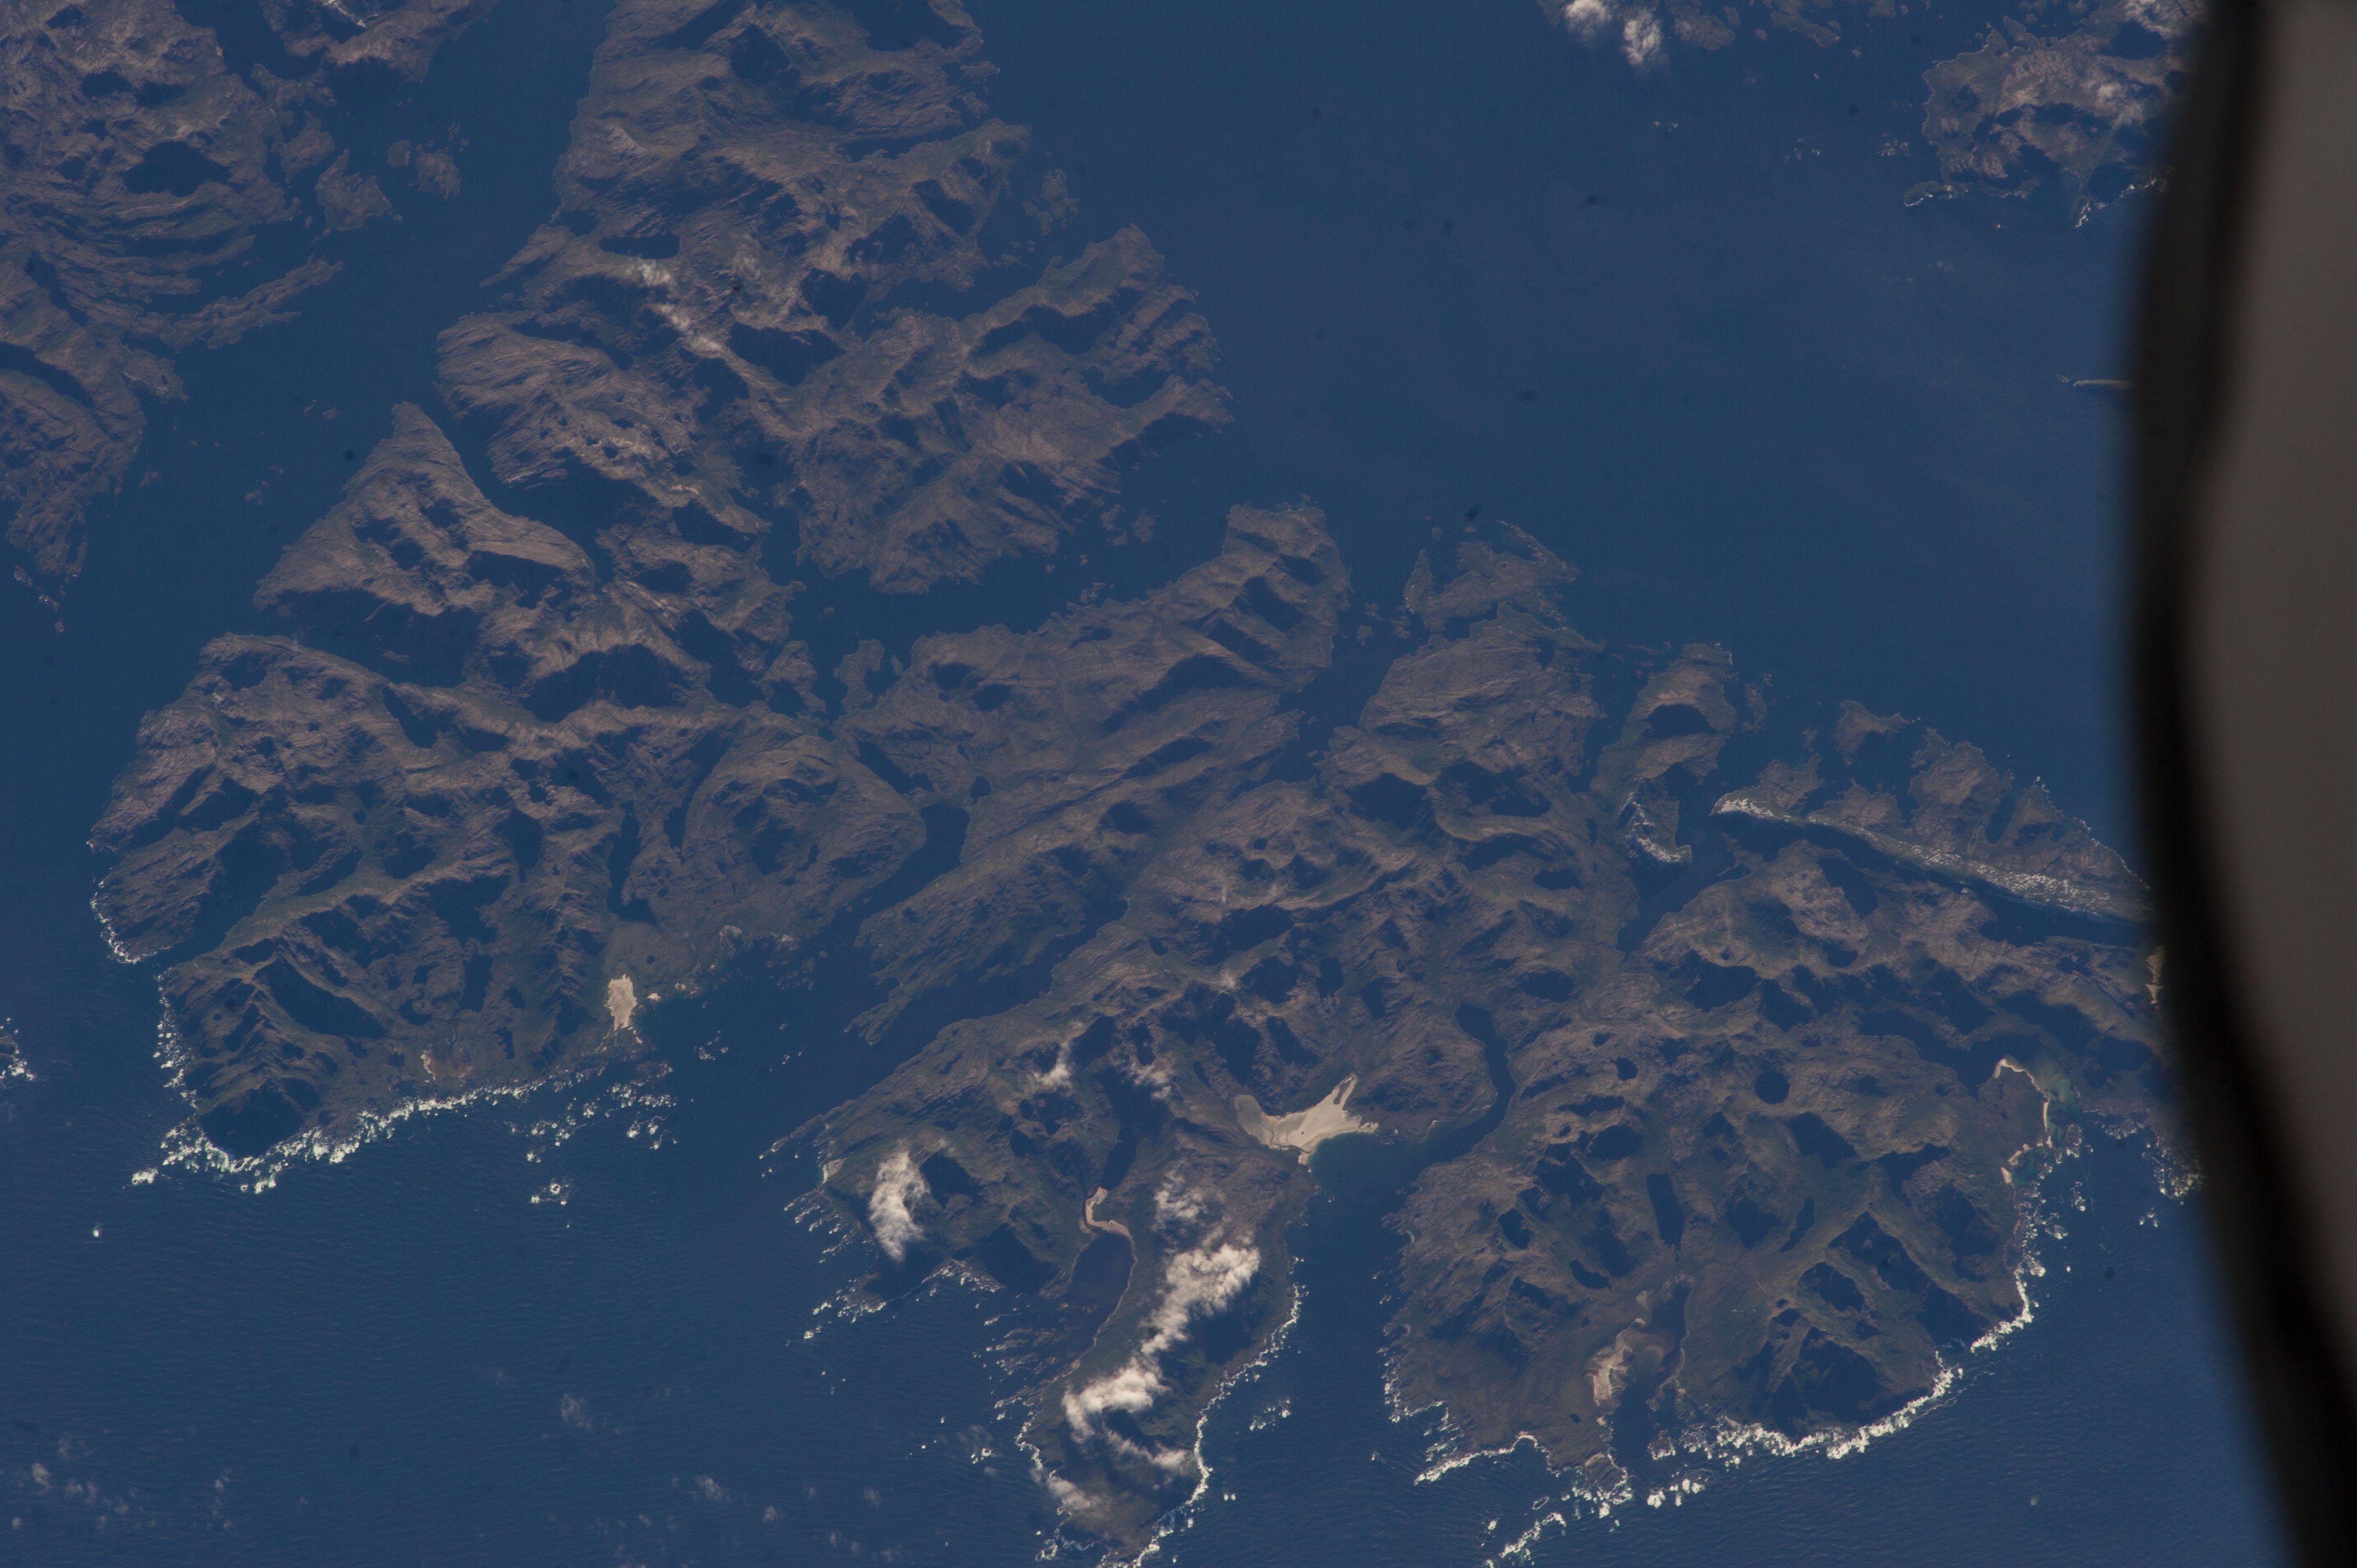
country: CHILE
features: DUKE OF YORK ISLAND, MTS., FOR., CONCEPCION CHAN., ISS
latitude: -50.6
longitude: -75.3
